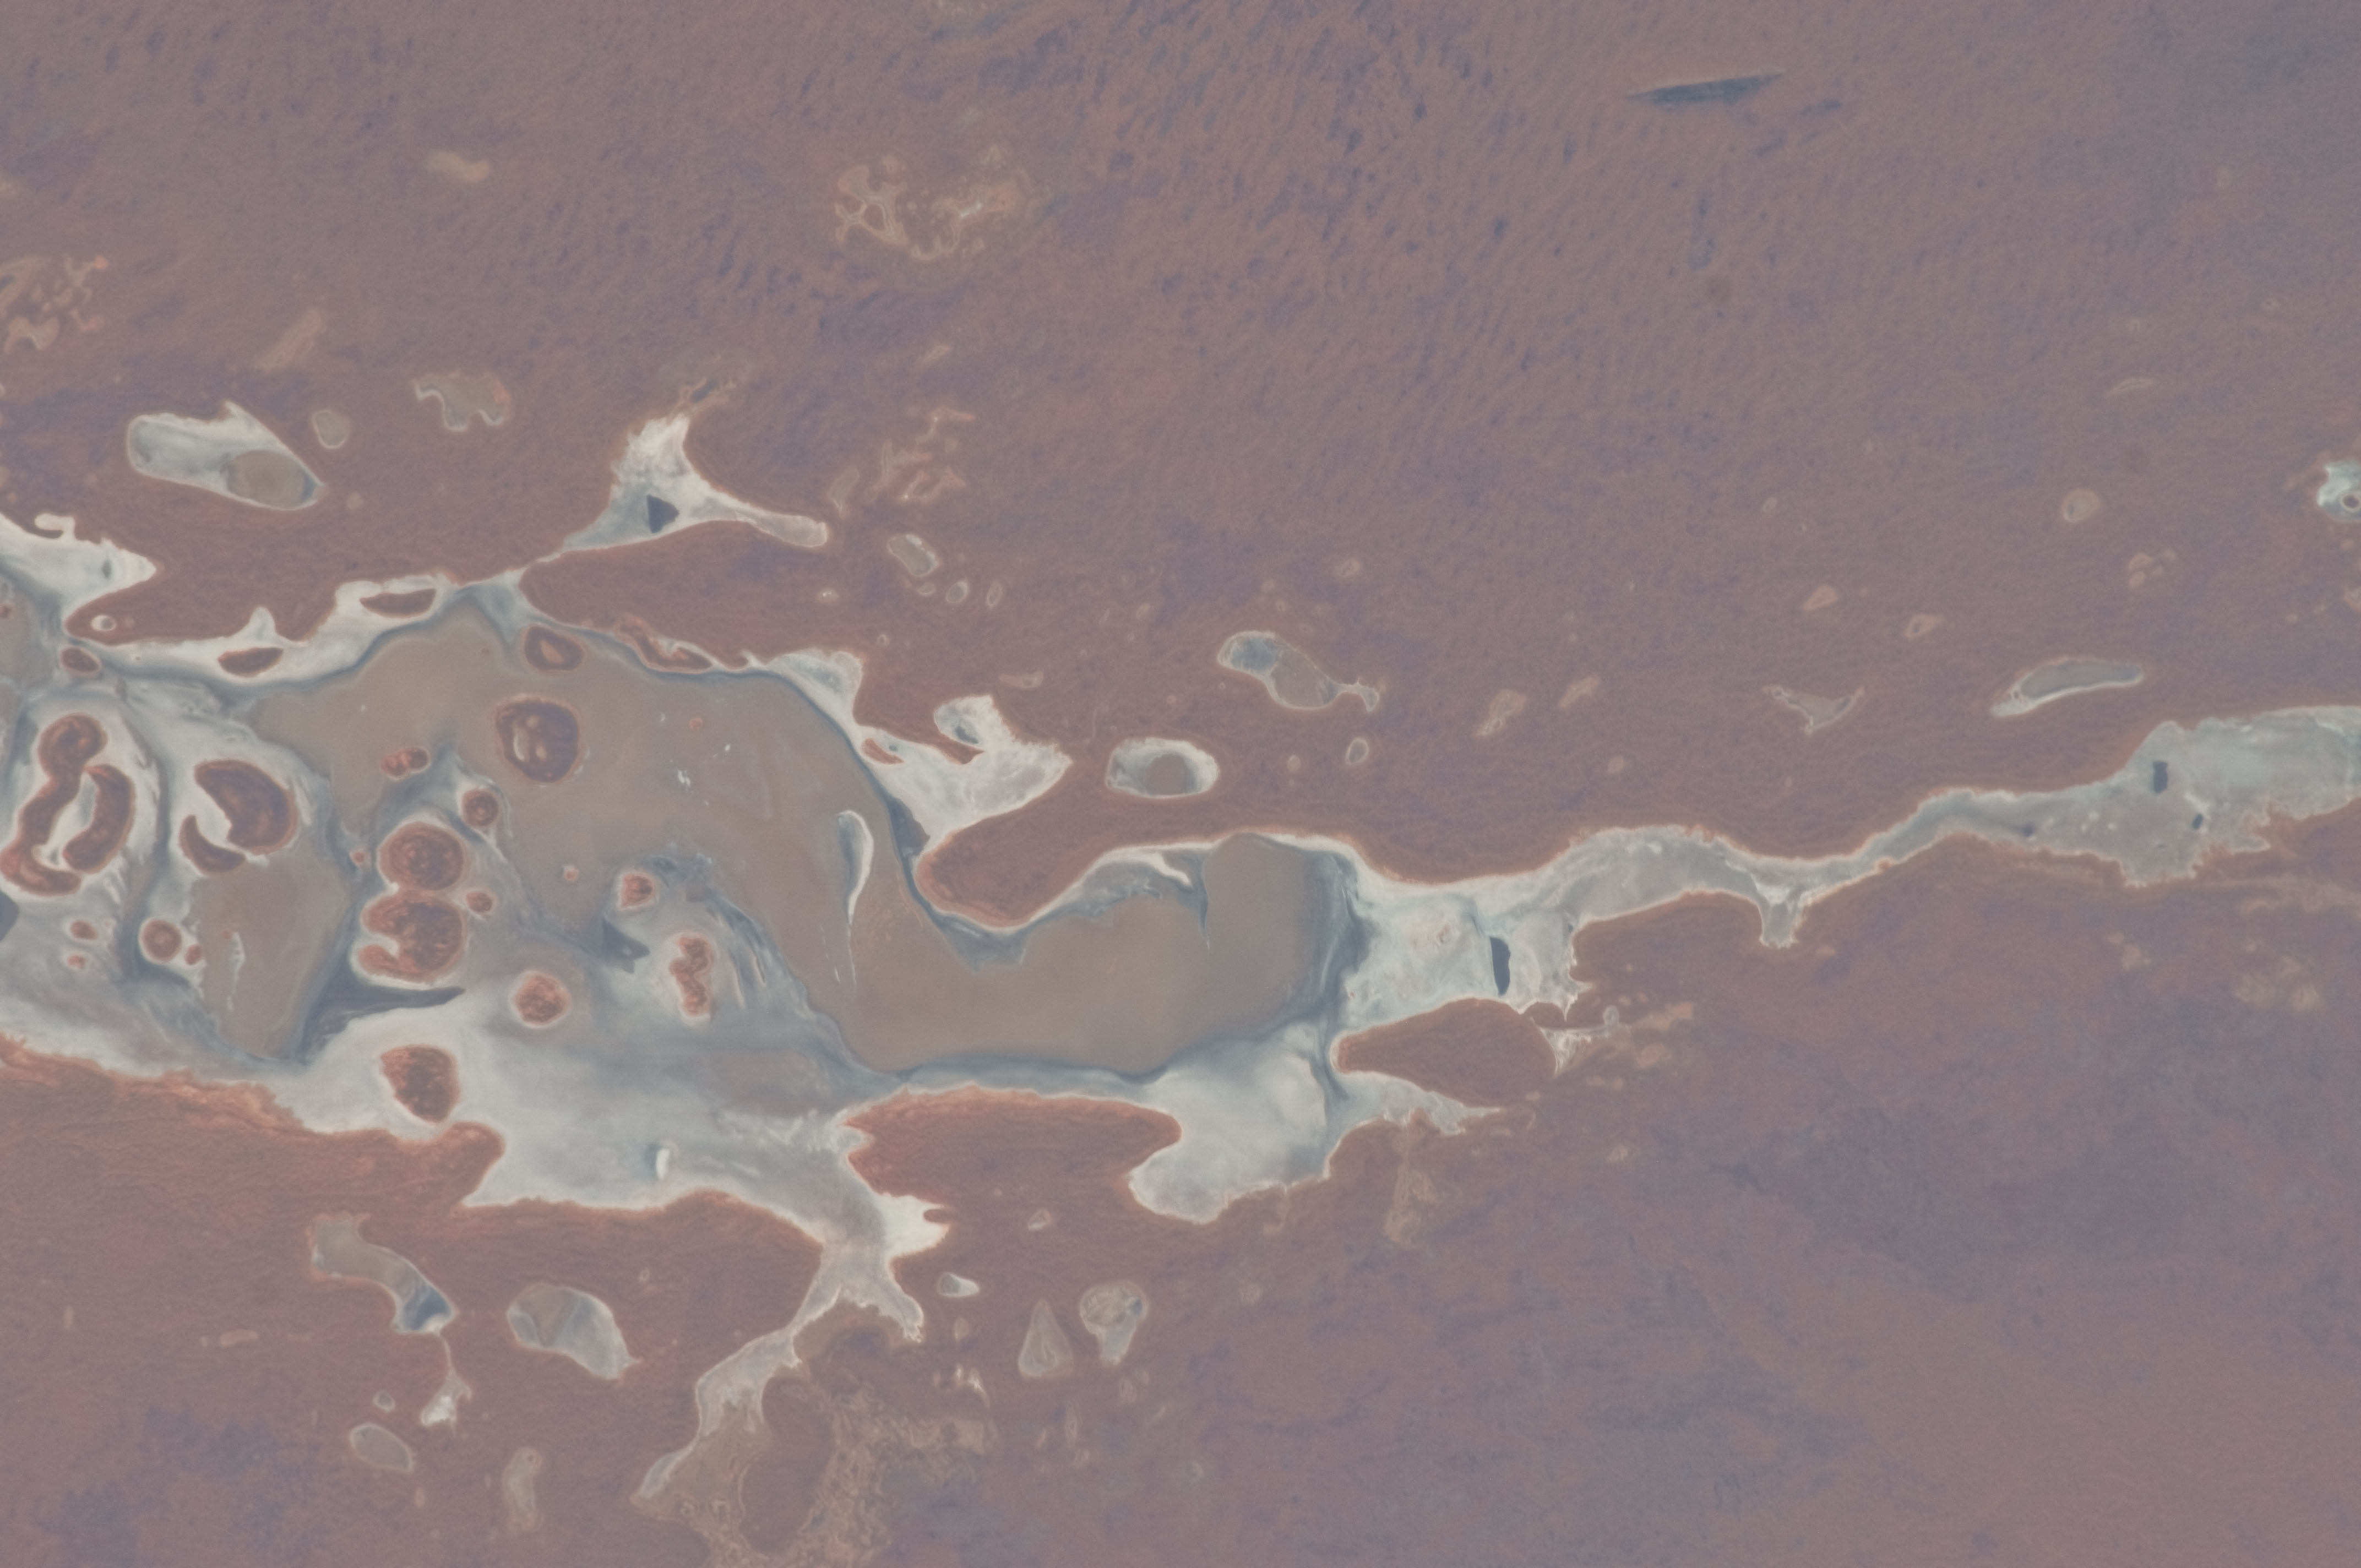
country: AUSTRALIA-NT
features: NORTHERN TERRITORY, AMEDUS L., DRY LAKE BED
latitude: -24.9
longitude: 131.1
